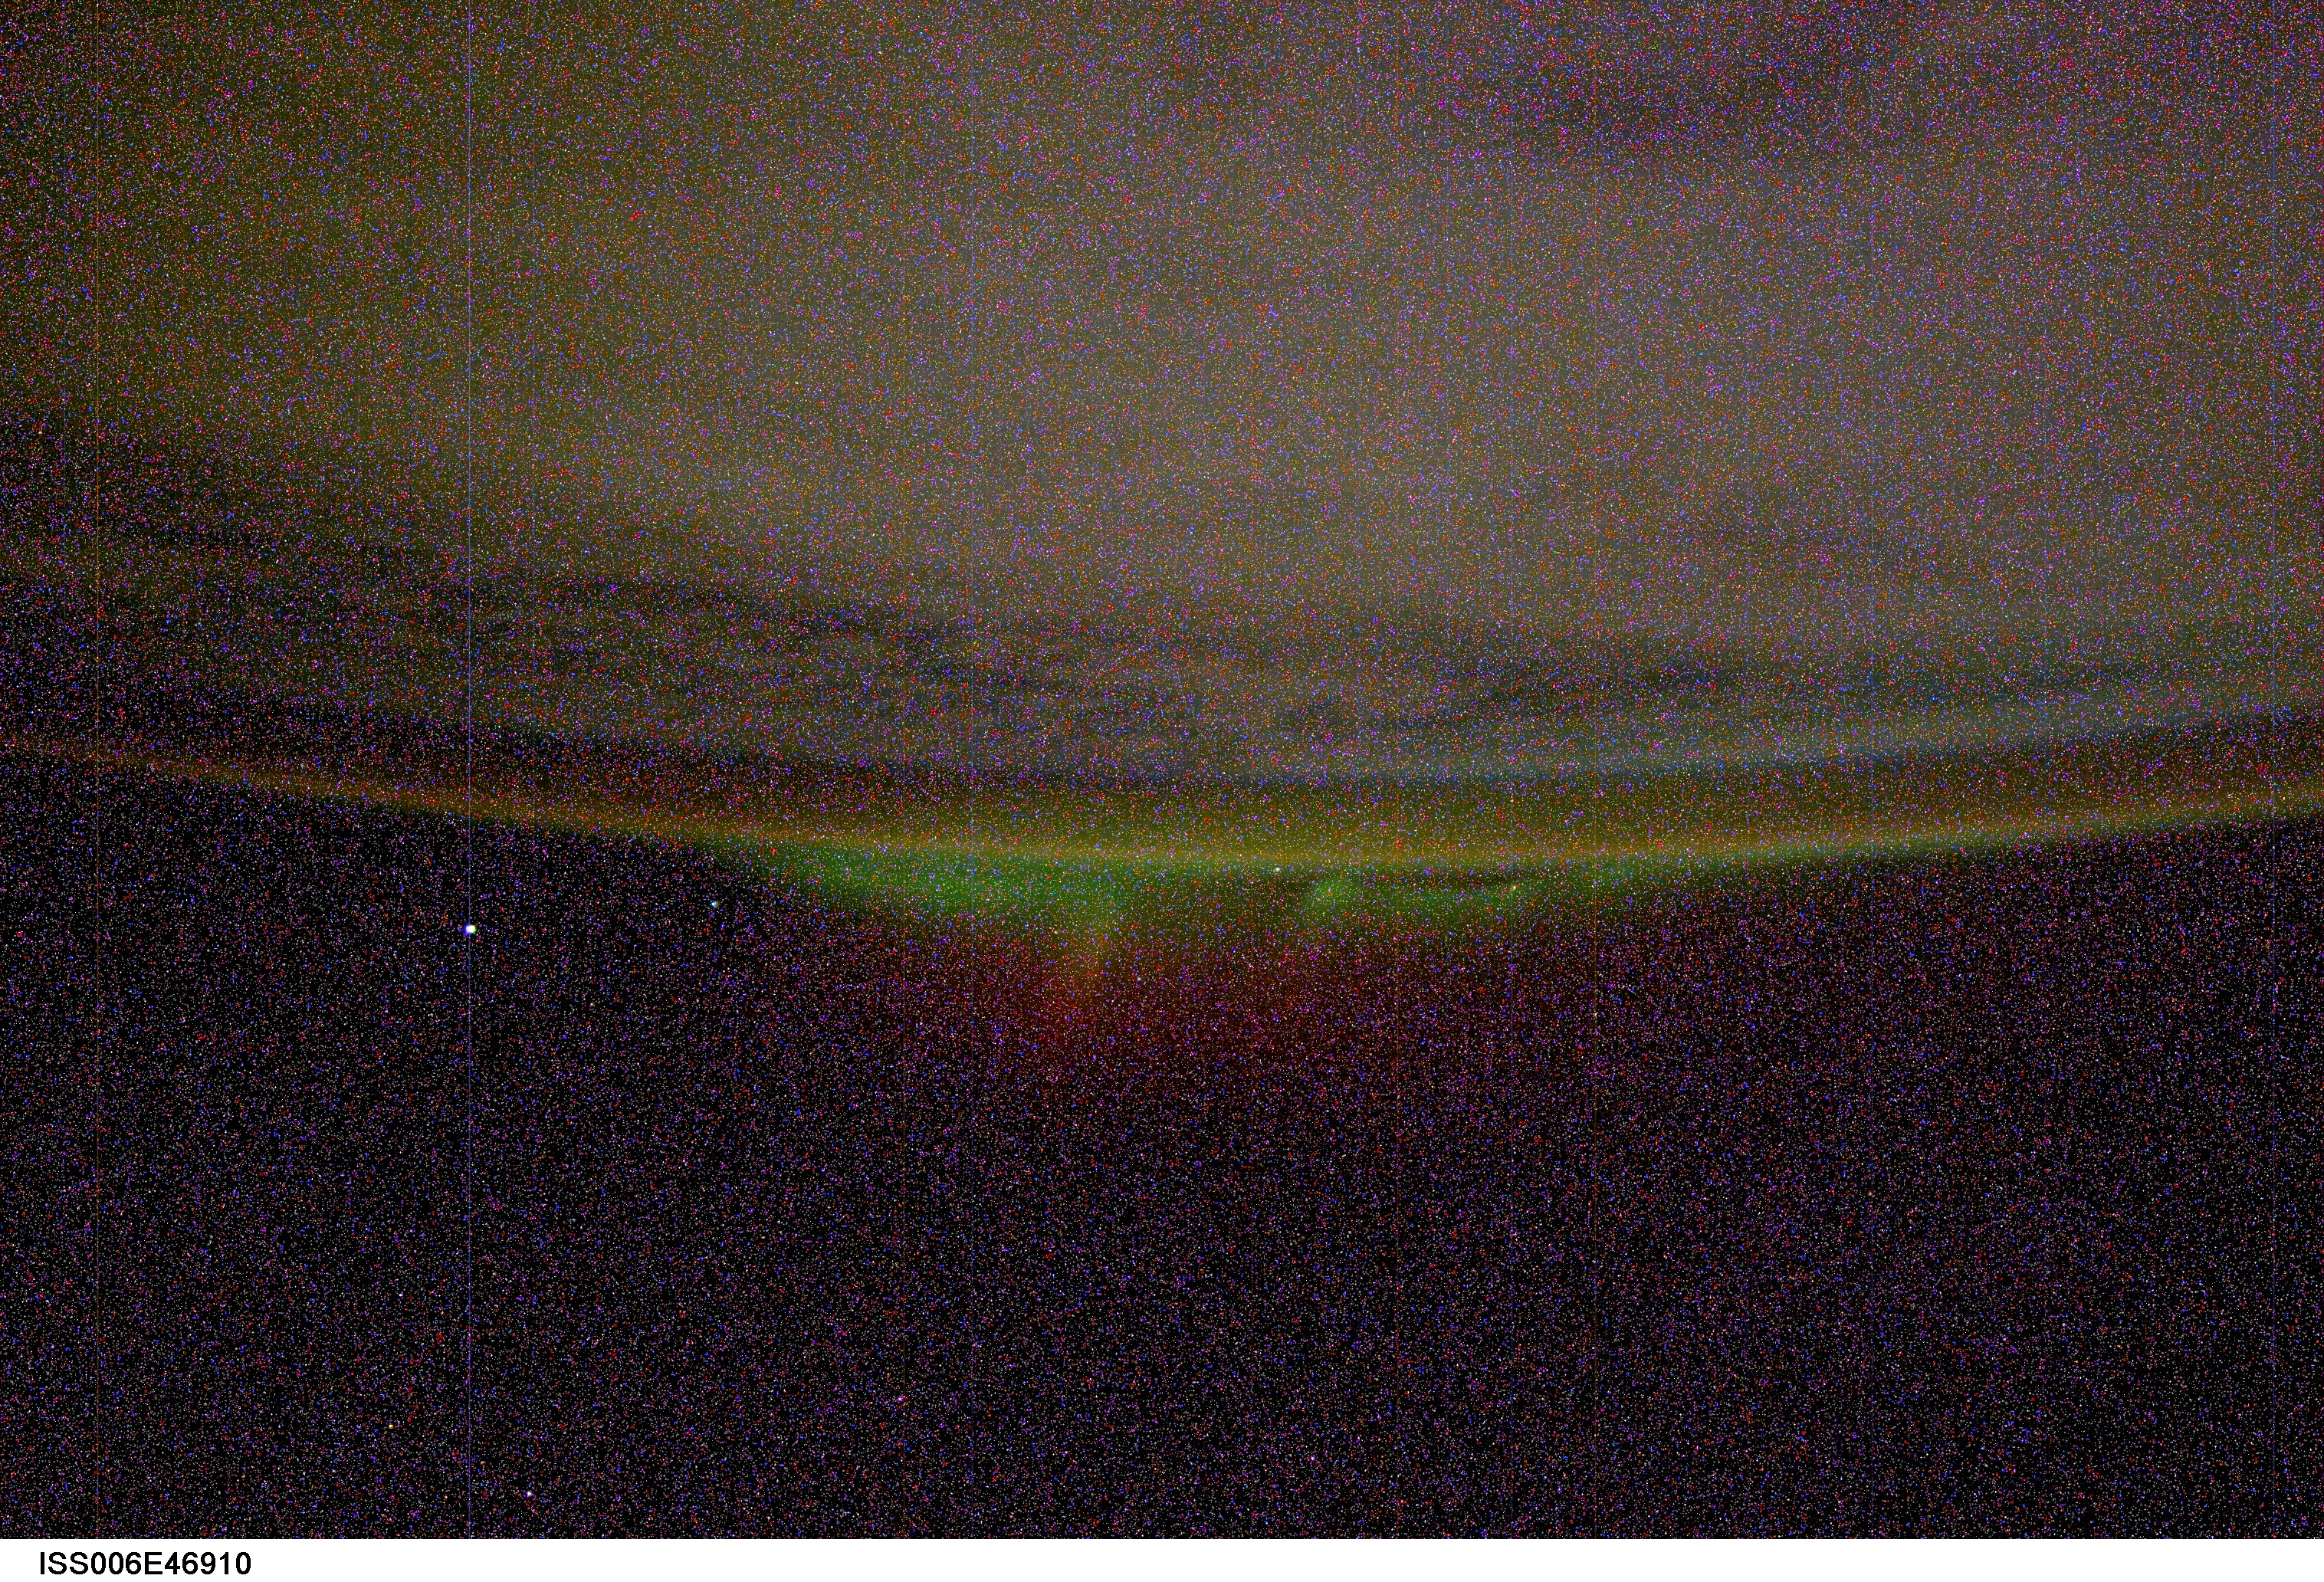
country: AURORA
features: AURORA AUSTRALIS, AIRGLOW
